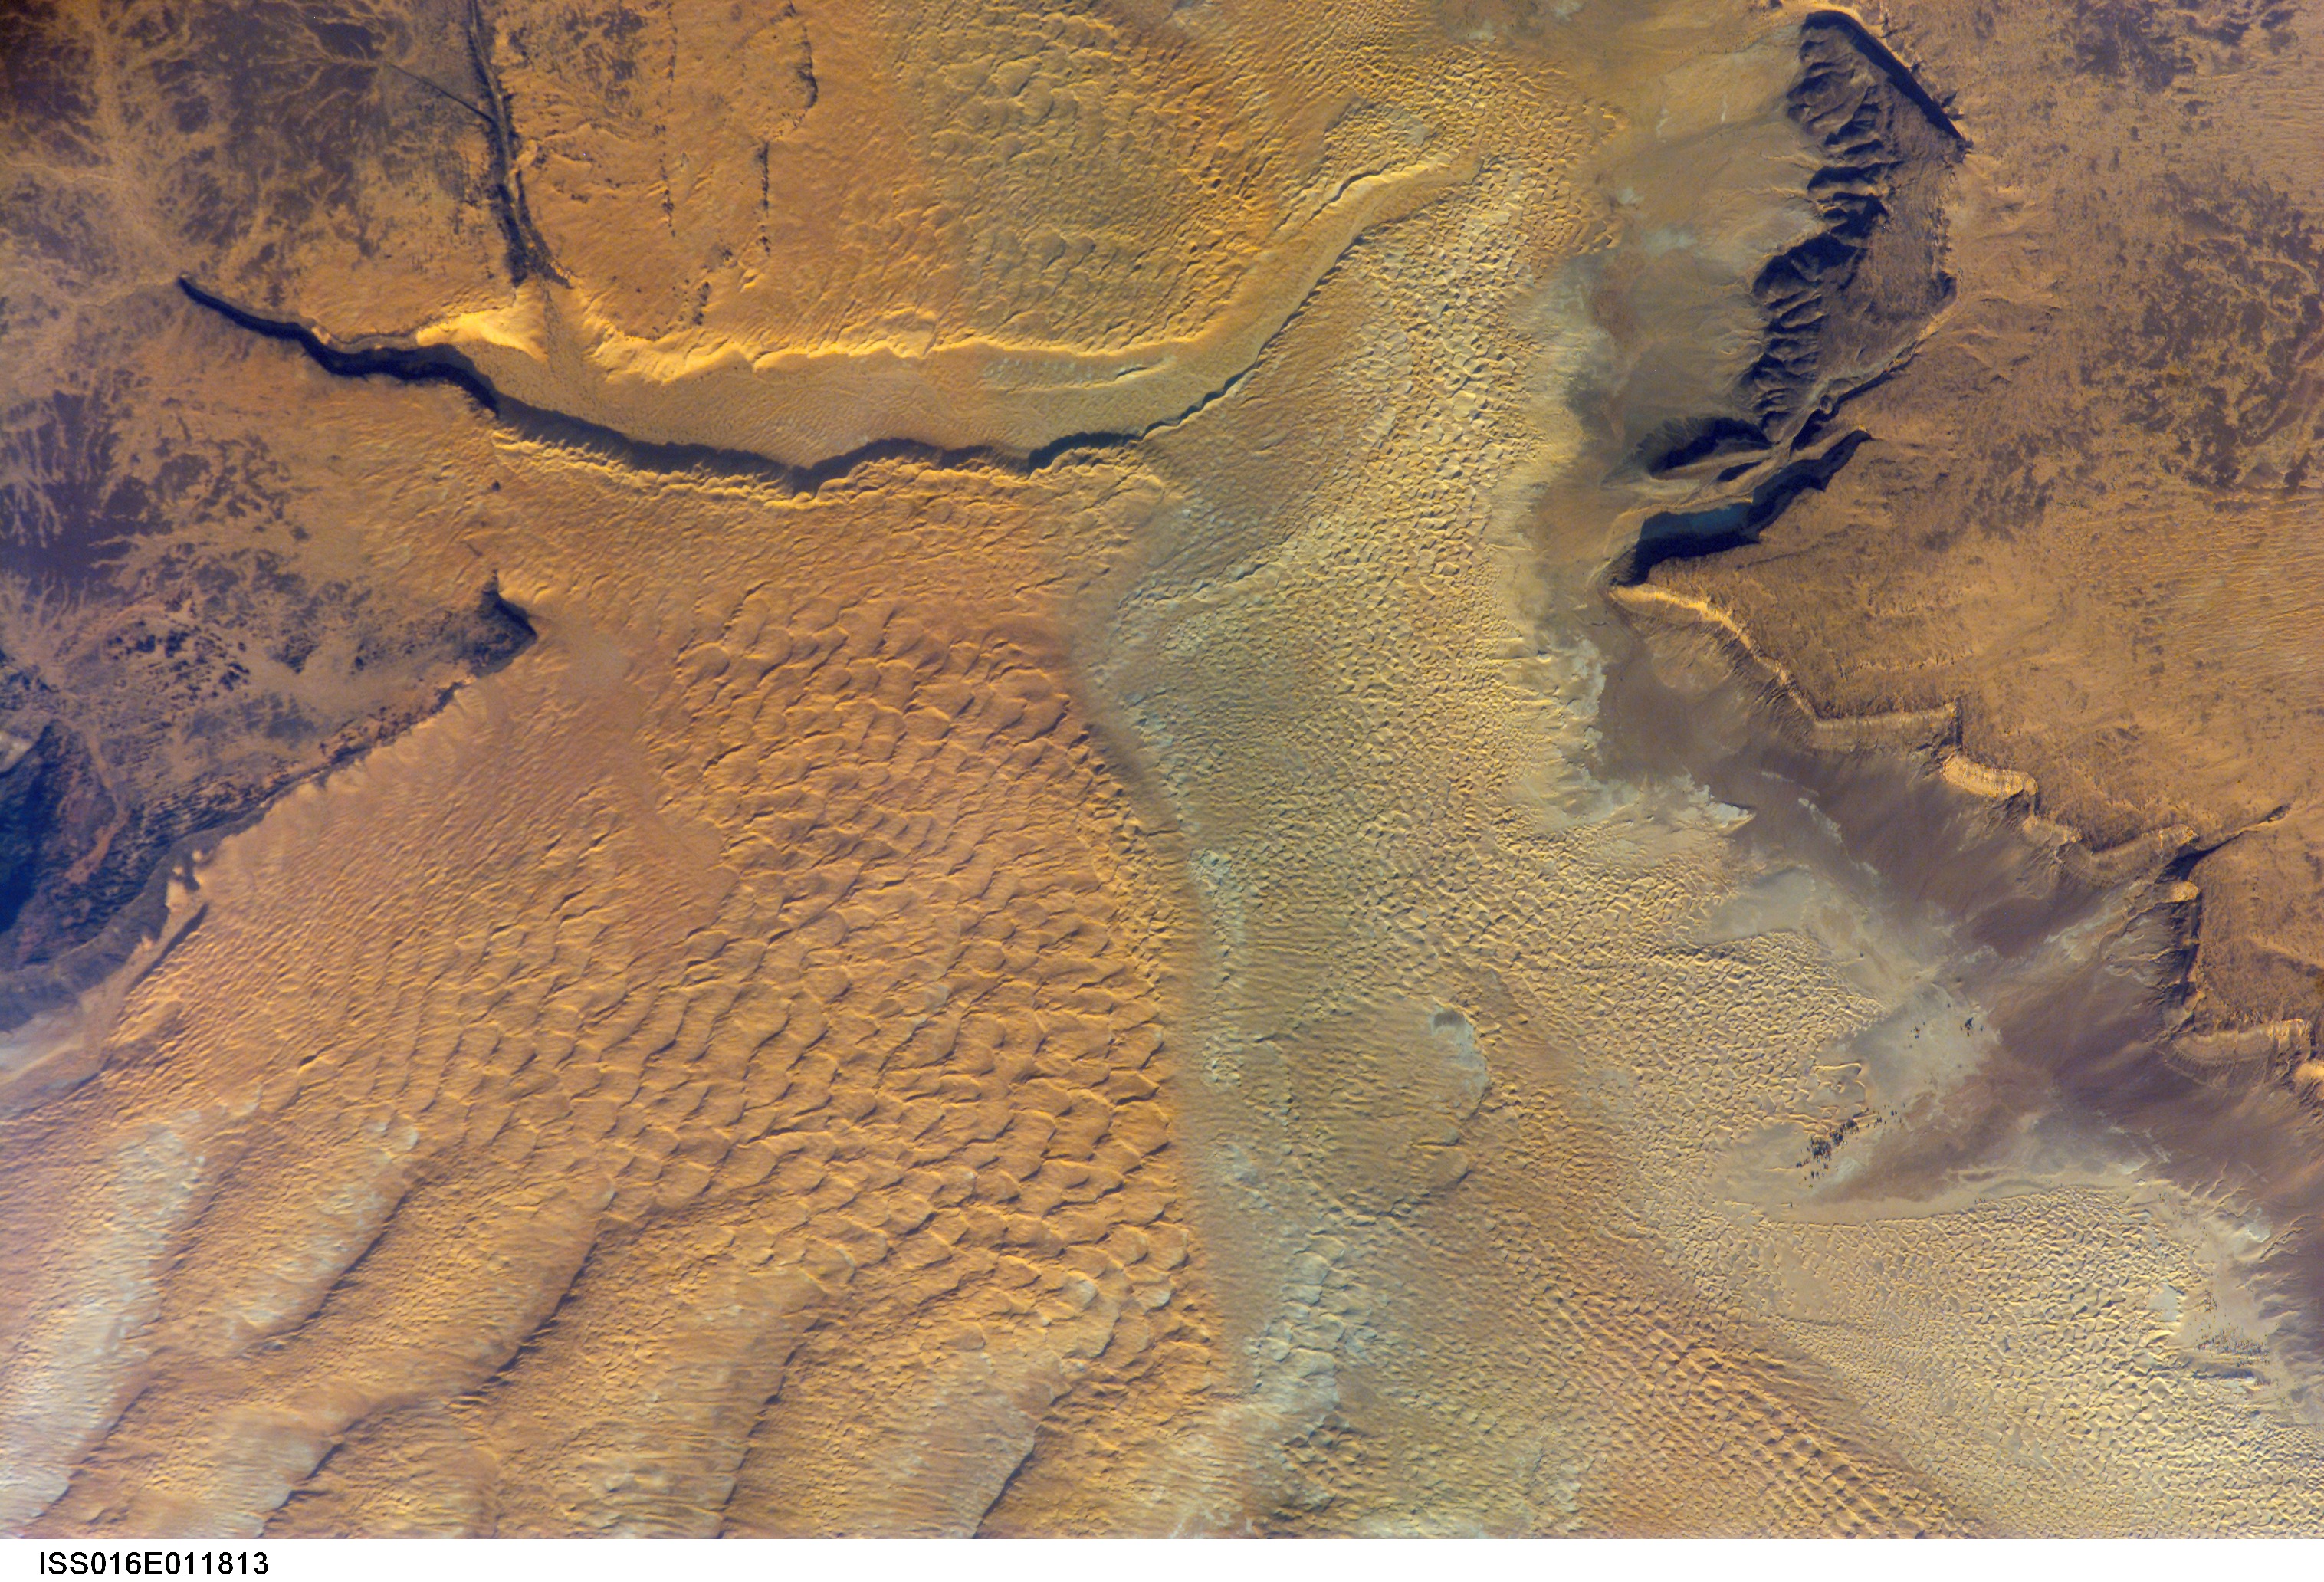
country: MAURITANIA
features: DHAR TICHIT, DESERT, DUNES
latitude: 18.4
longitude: -10.3
